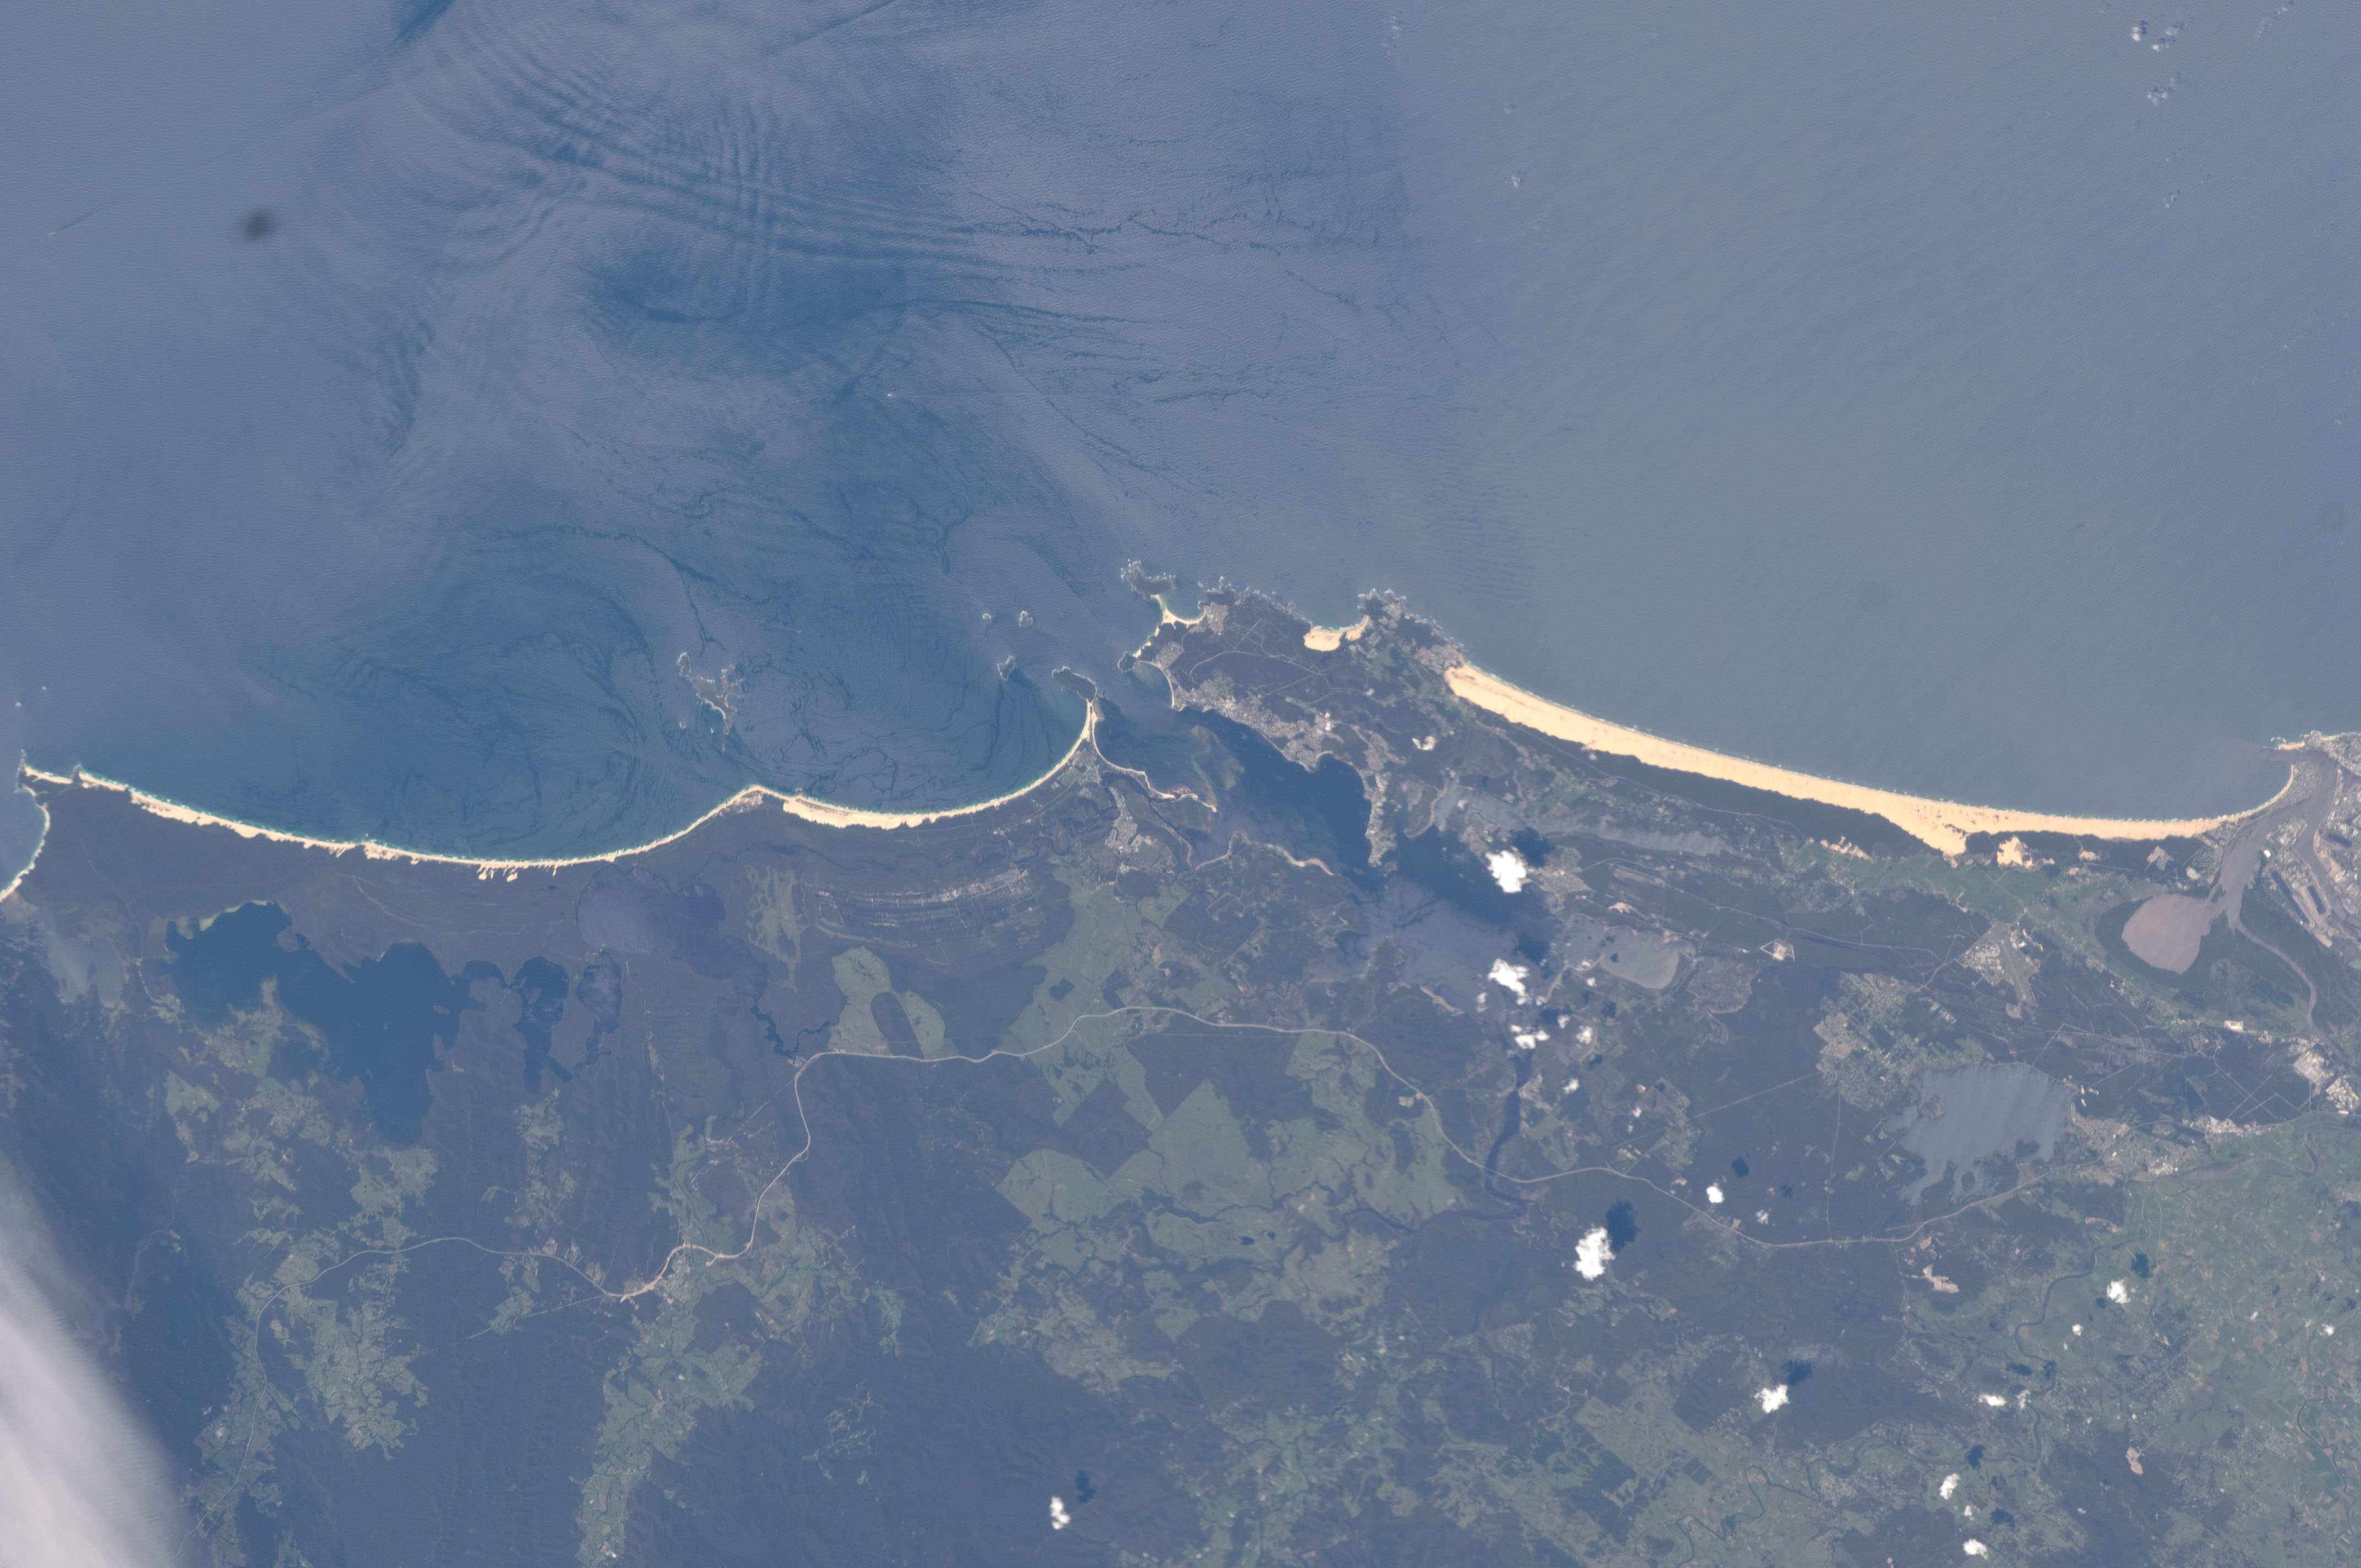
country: AUSTRALIA-NSW
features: BEACHES, NEWCASTLE AREA, PORT STEPHENS, PORT STEPHENS BAY
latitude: -32.8
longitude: 152.1
